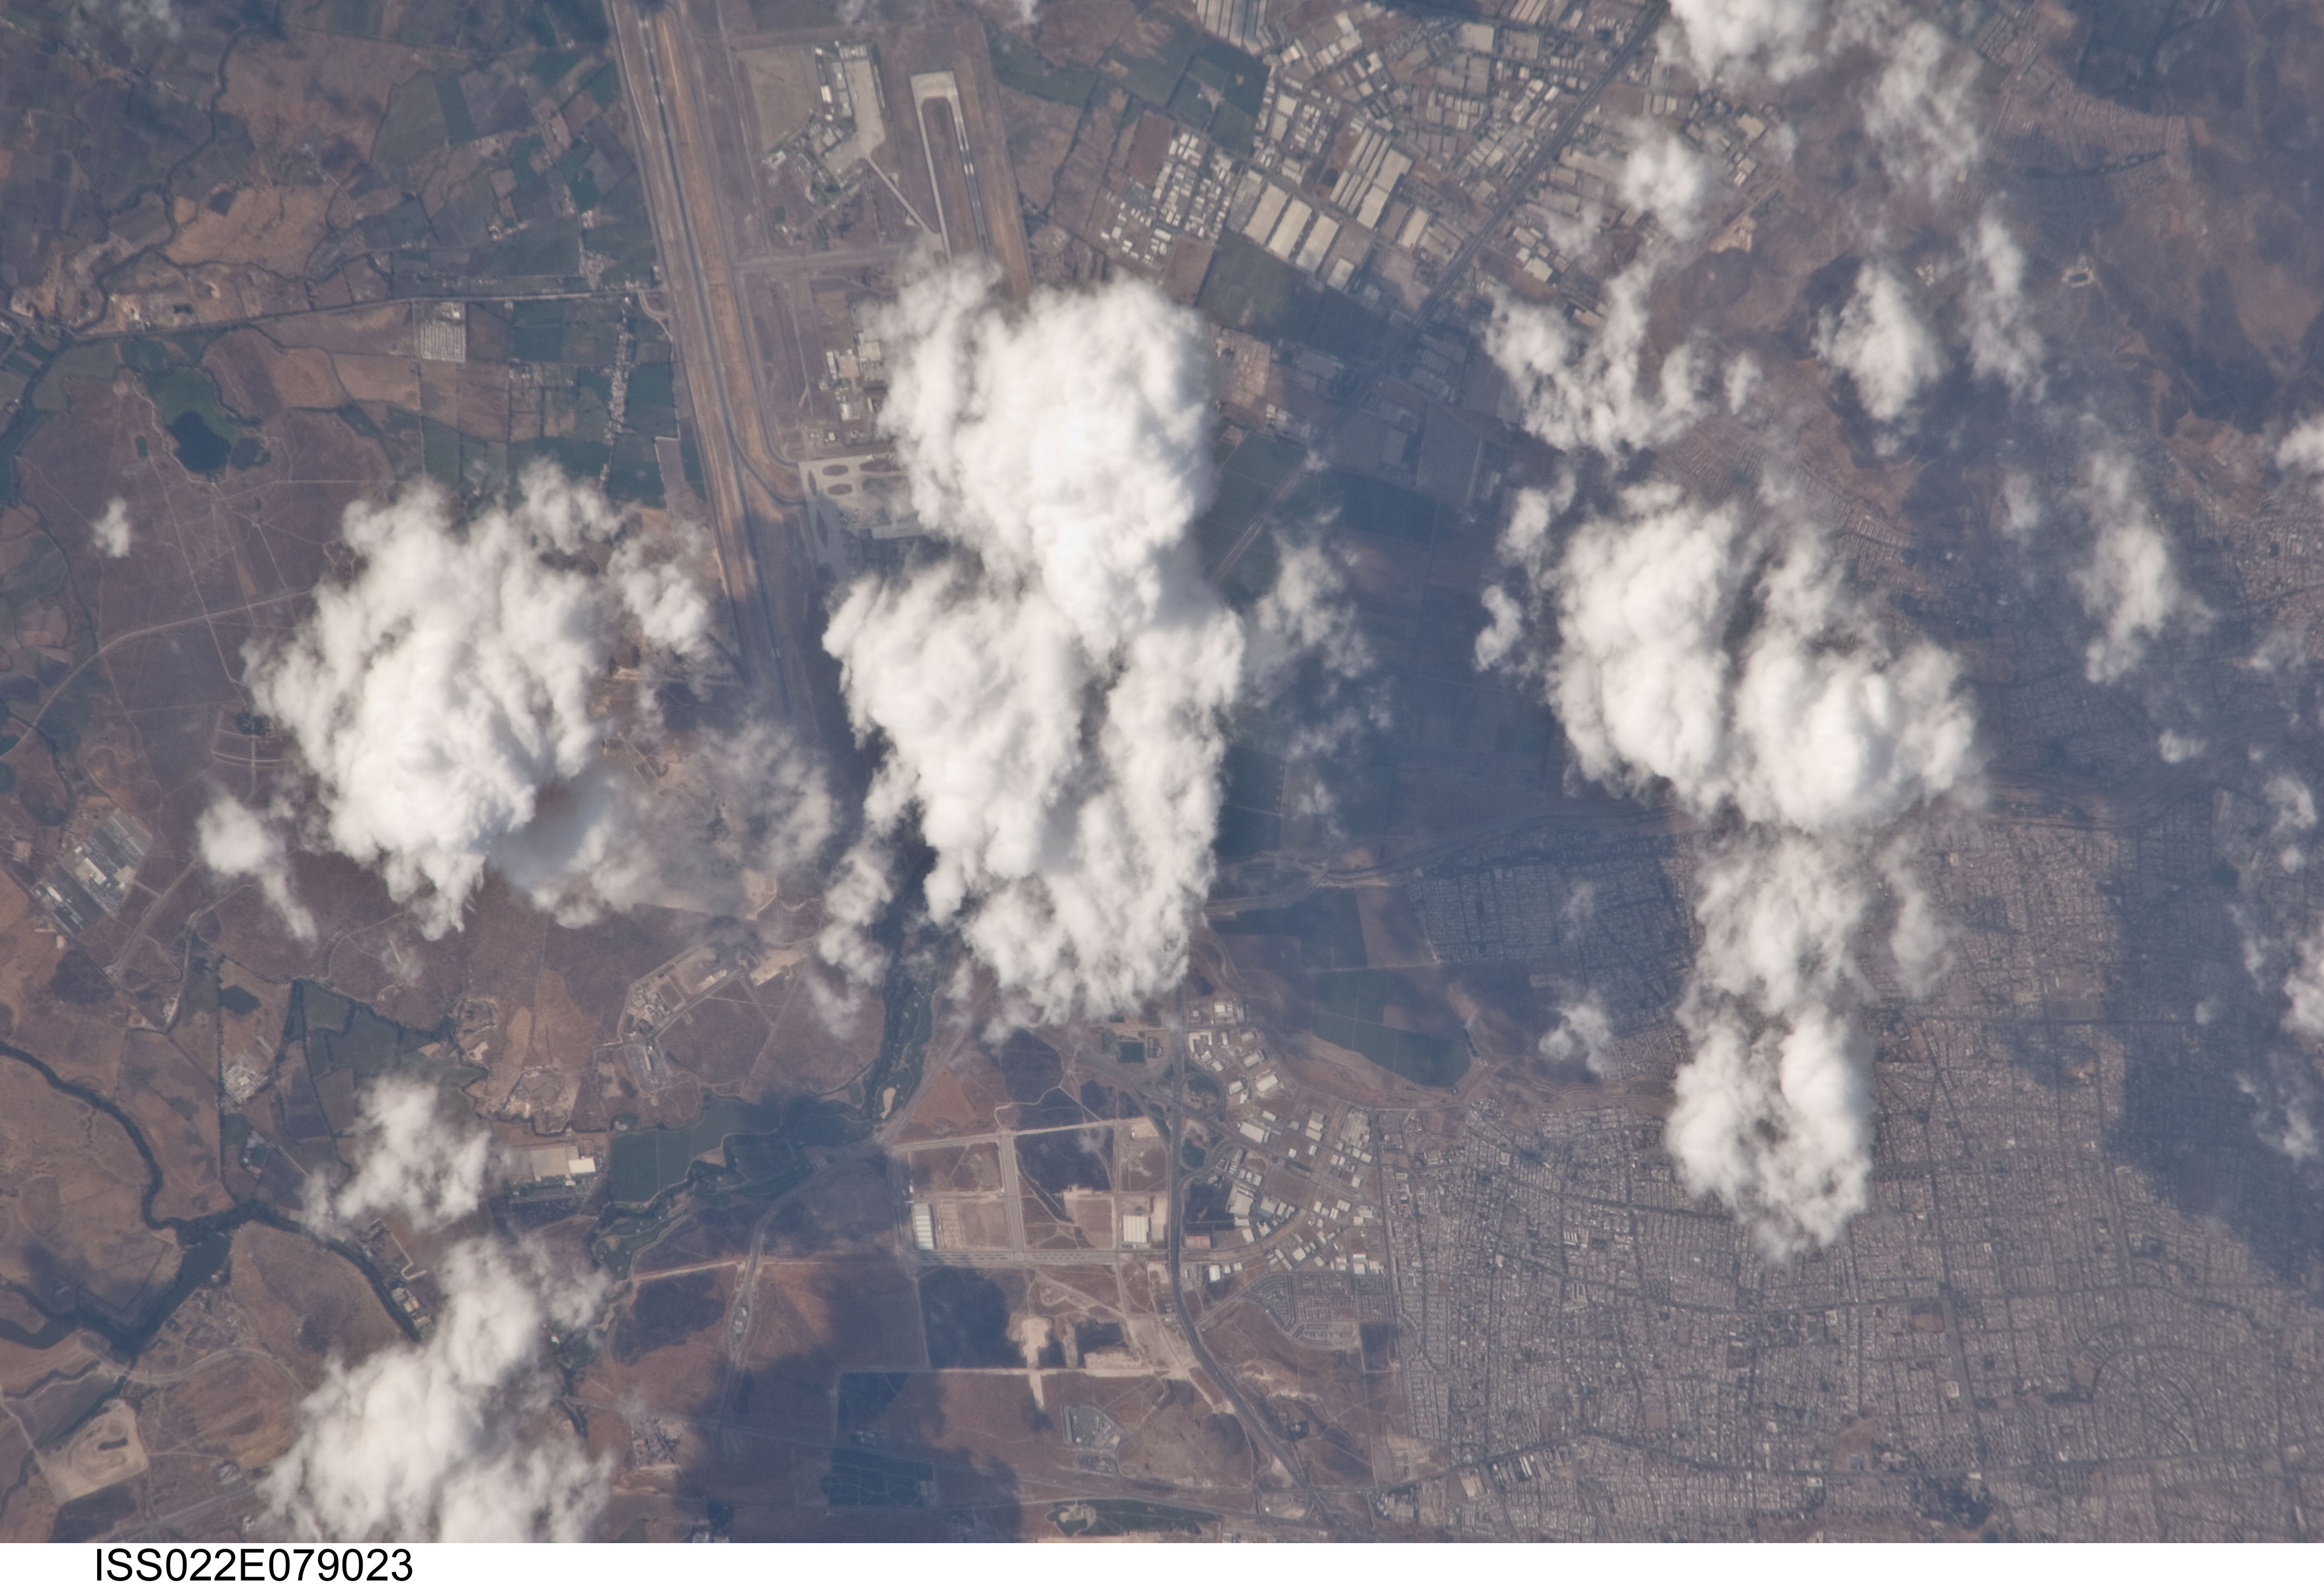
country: CHILE
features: SANTIAGO INTL. AIRPORT, URBAN FRINGE, AGR.
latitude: -33.4
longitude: -70.8
